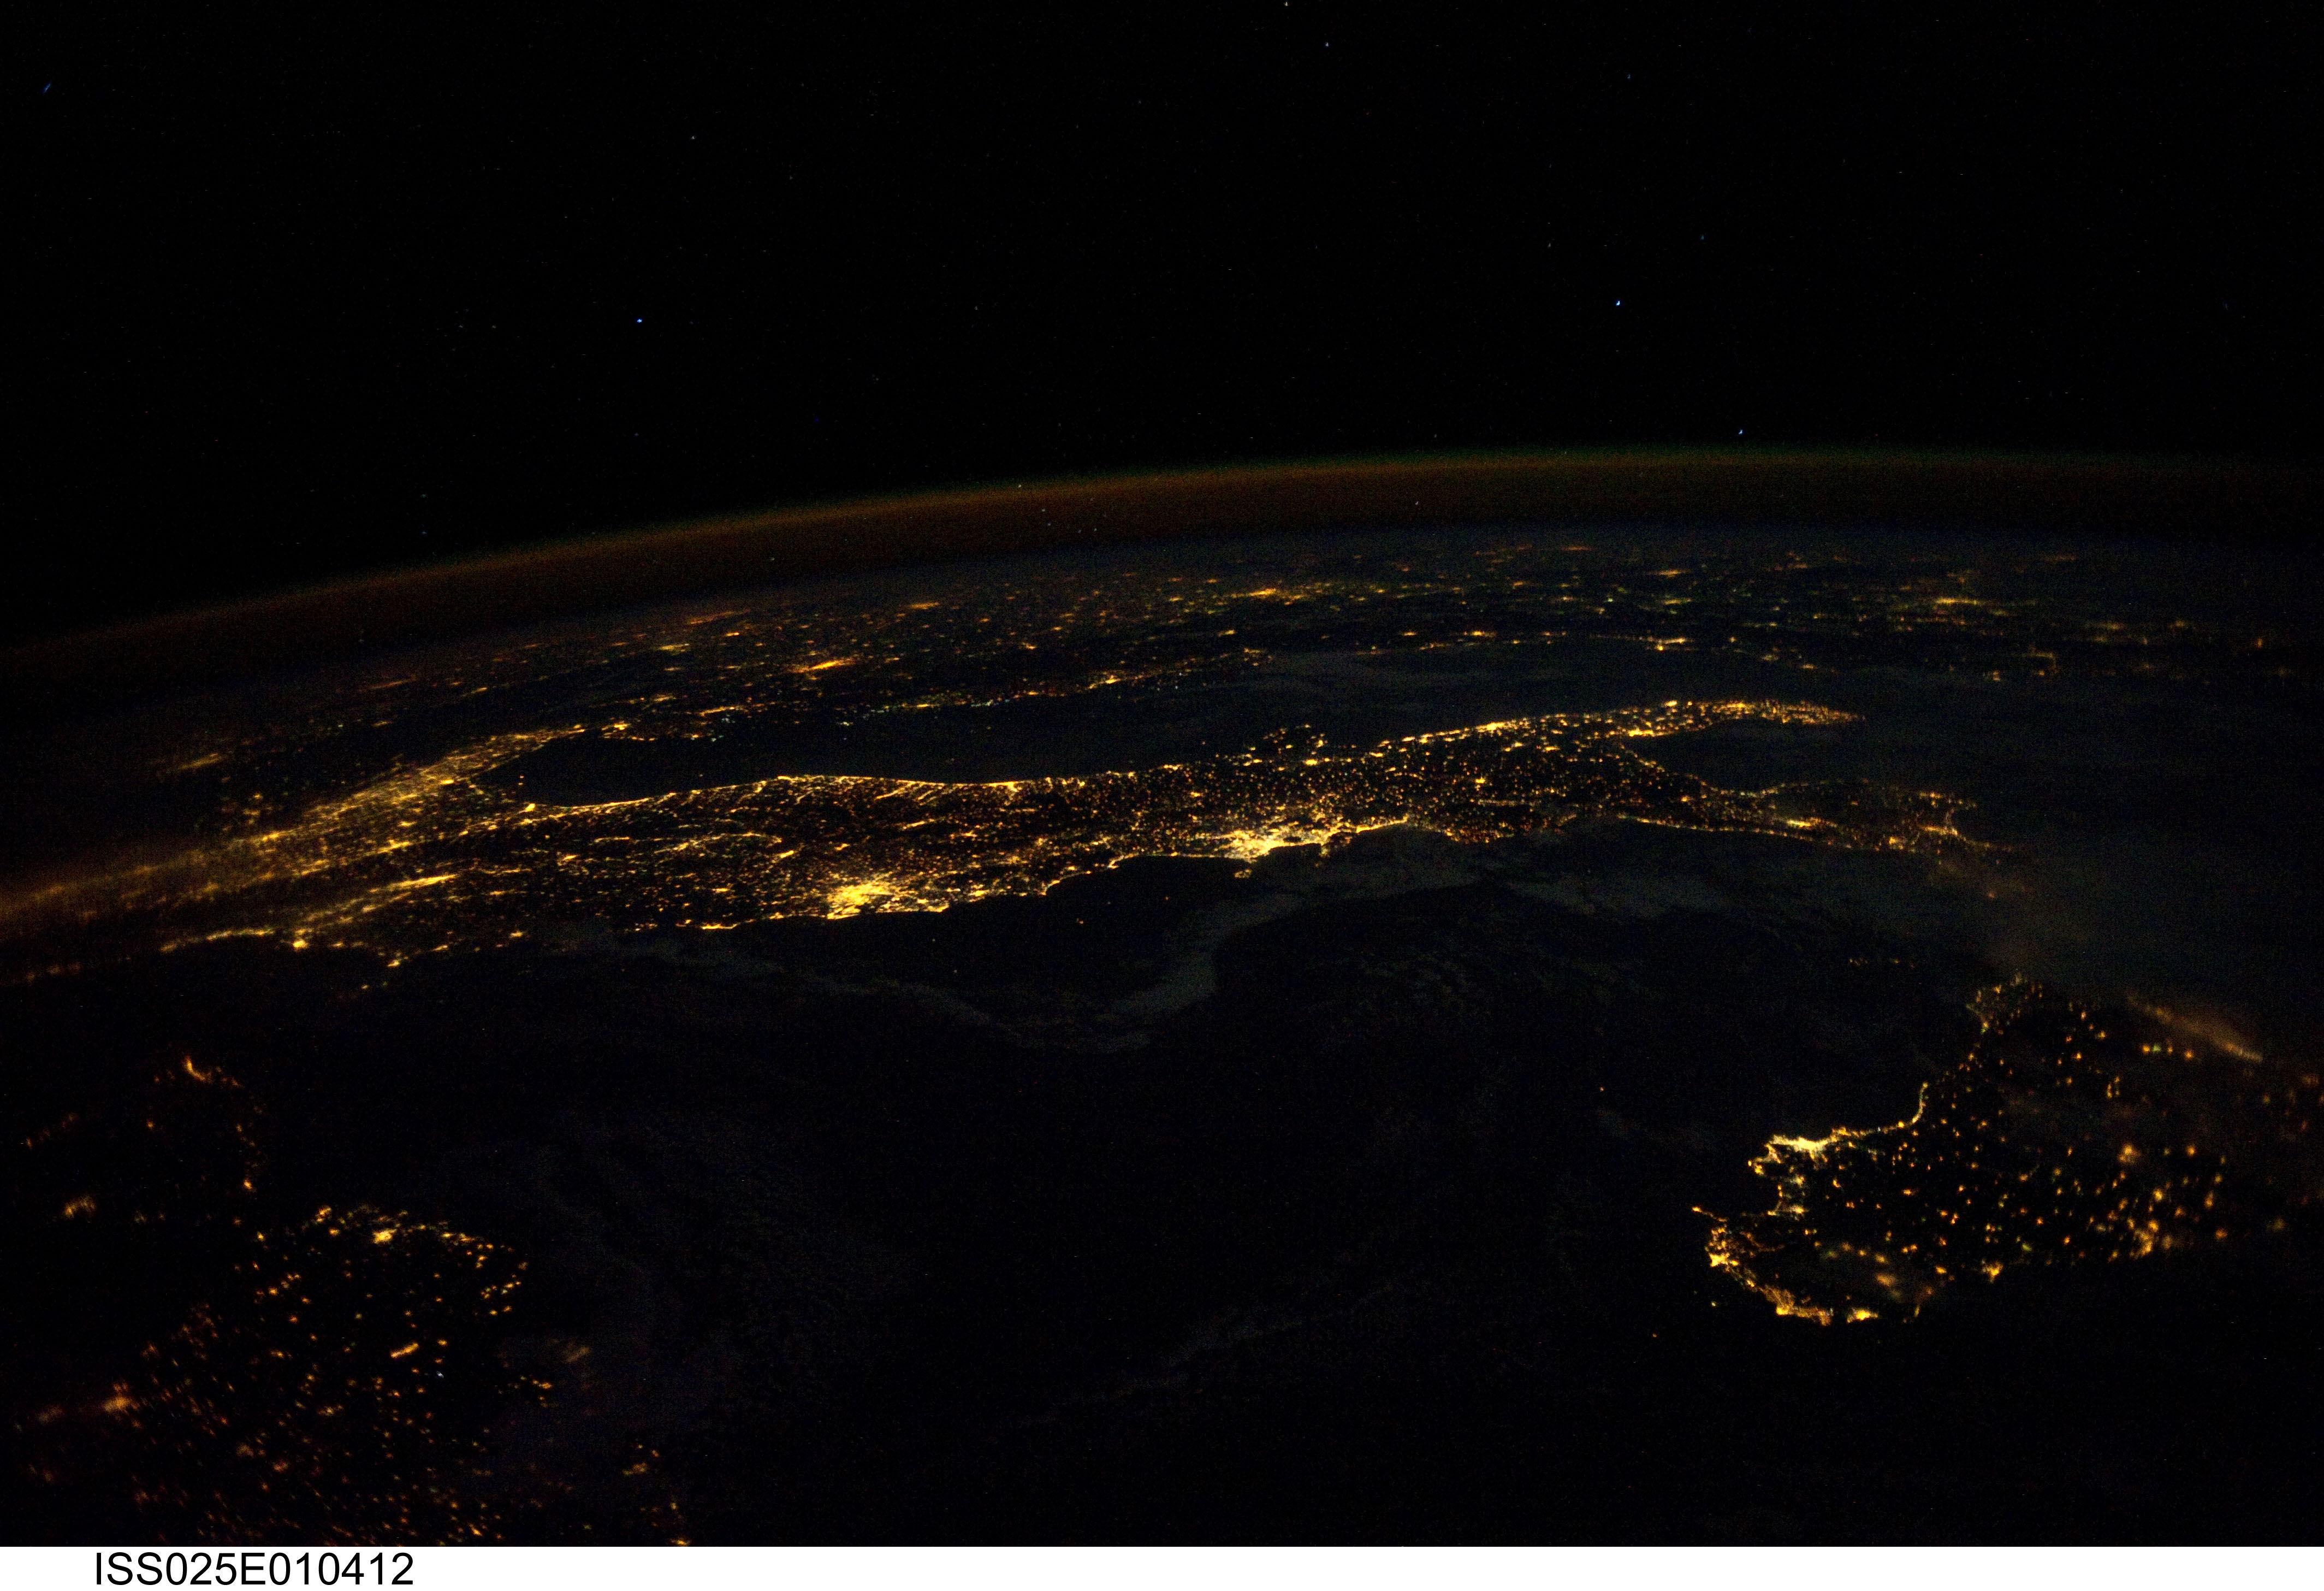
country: ITALY
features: ITALIAN PEN., SICILY, SARDINIA, AT NIGHT
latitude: 41.0
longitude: 13.5
